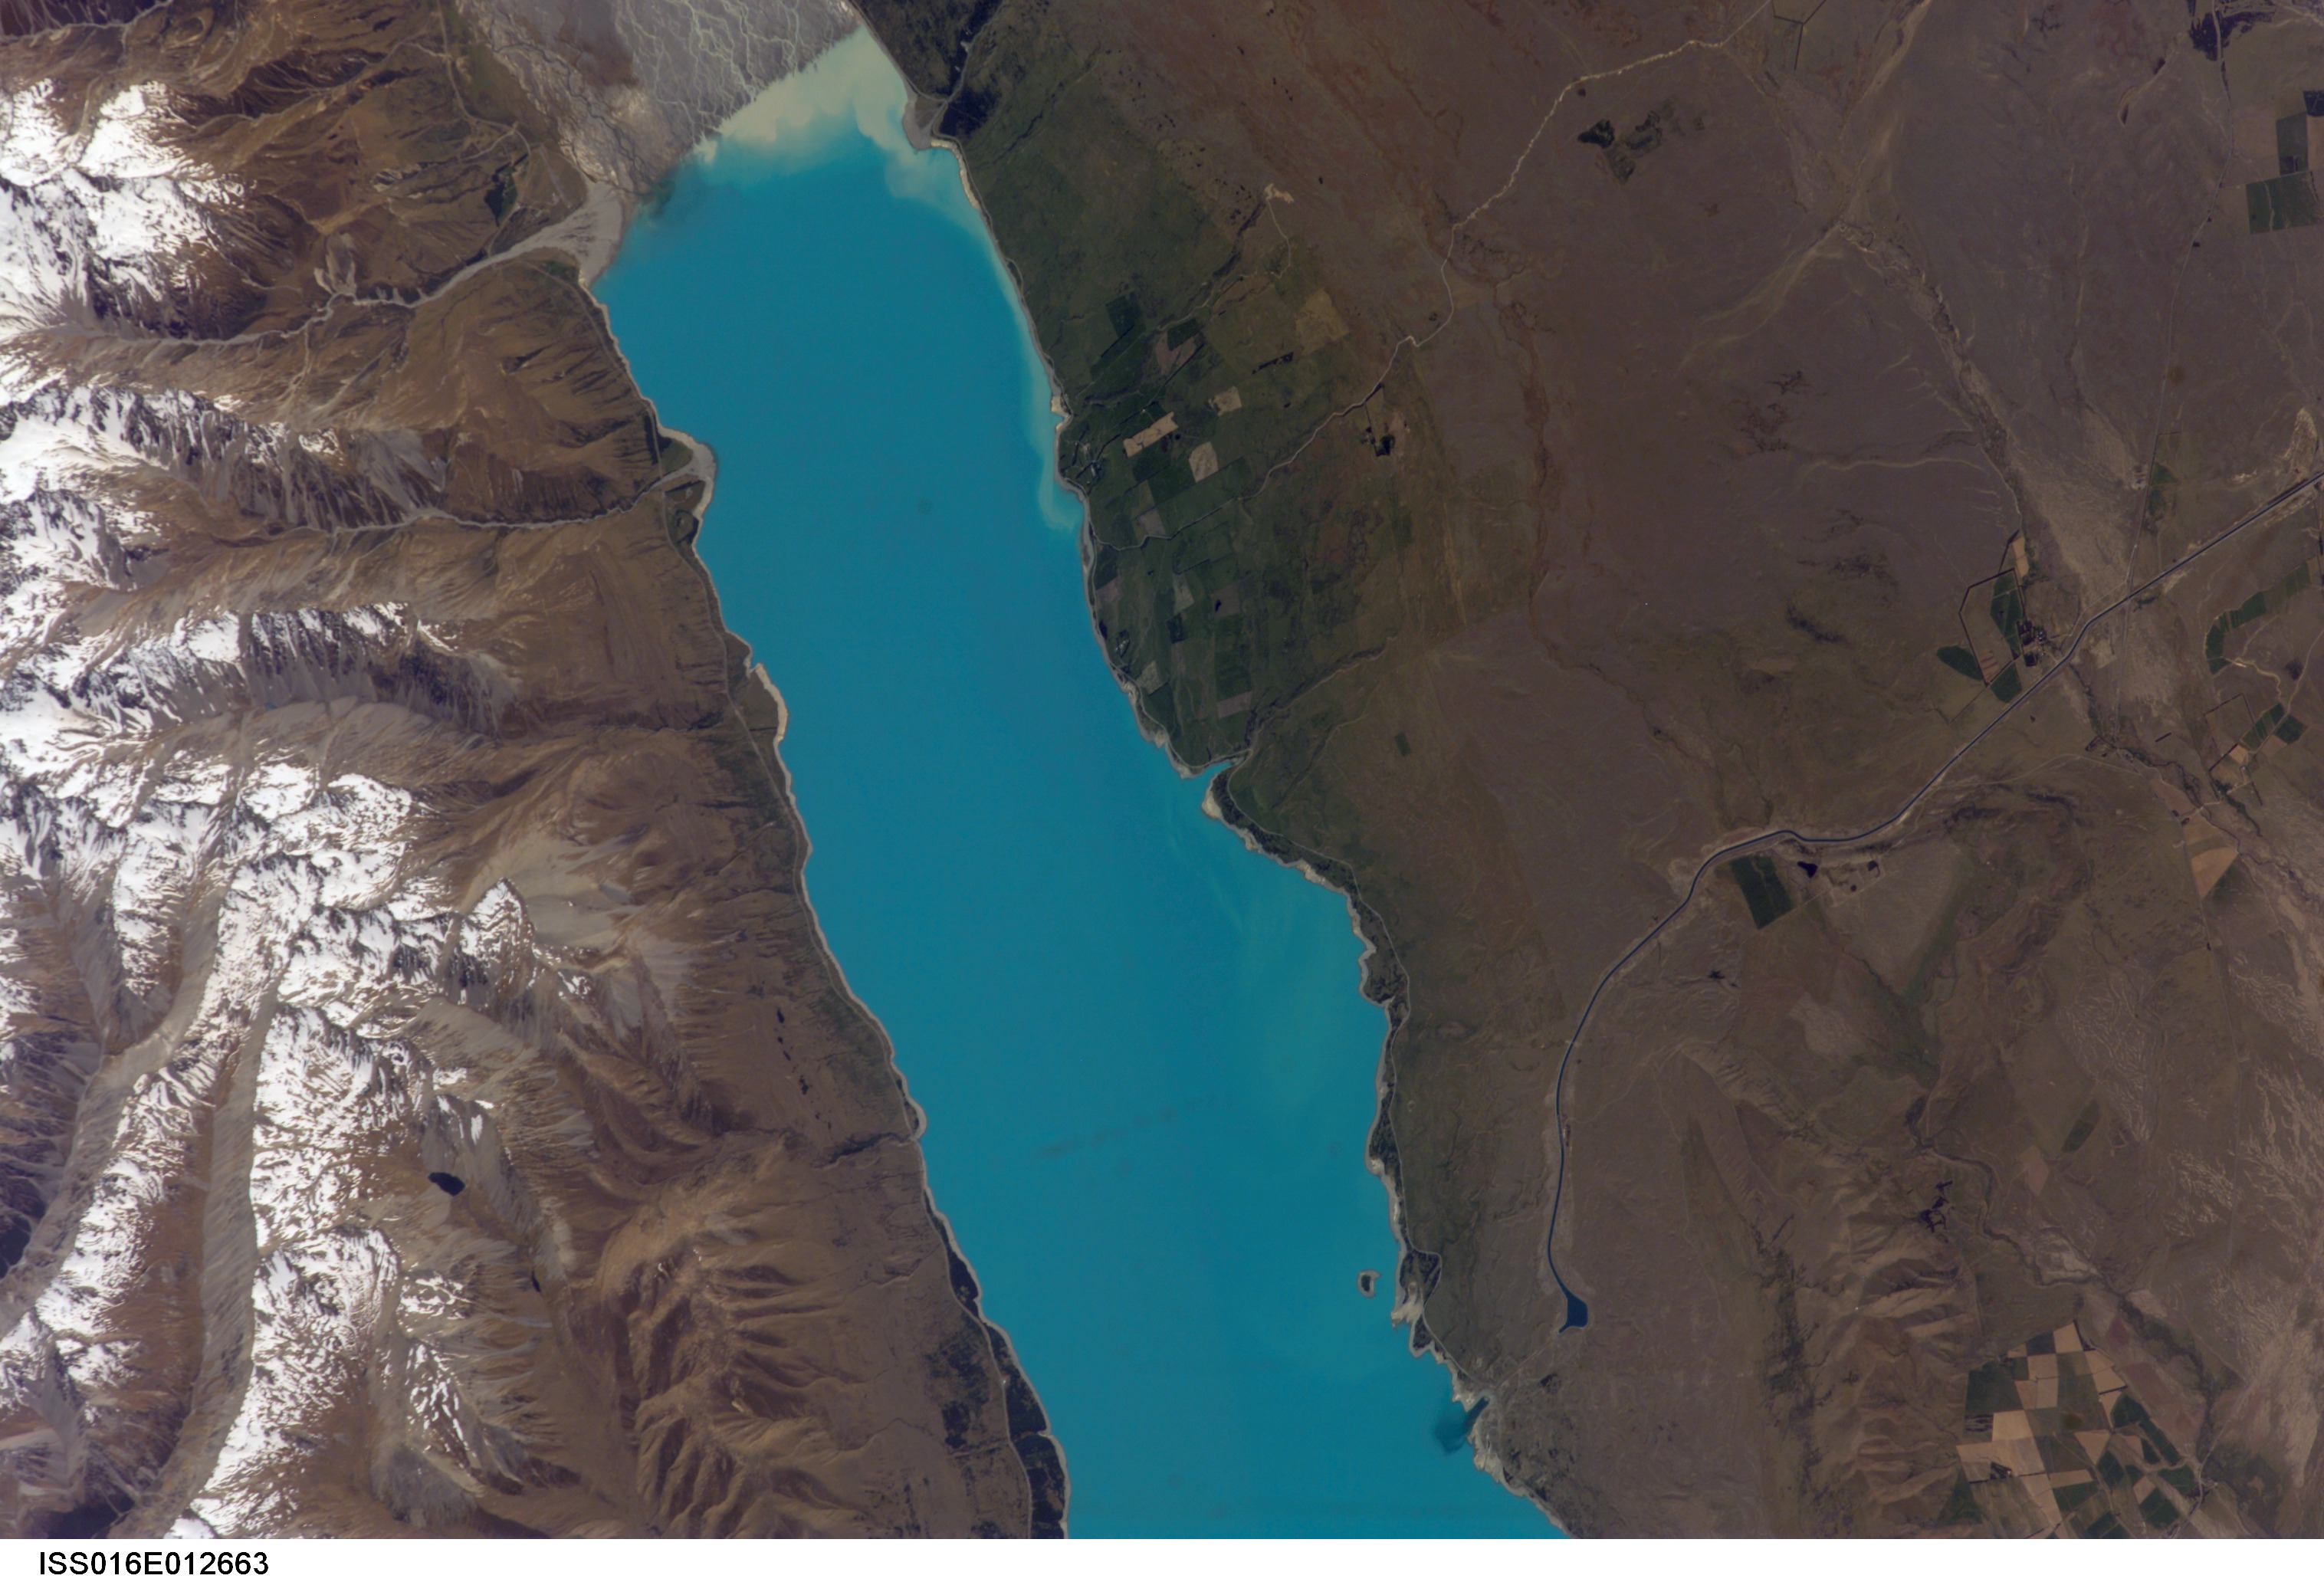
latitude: -44.0
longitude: 170.2
